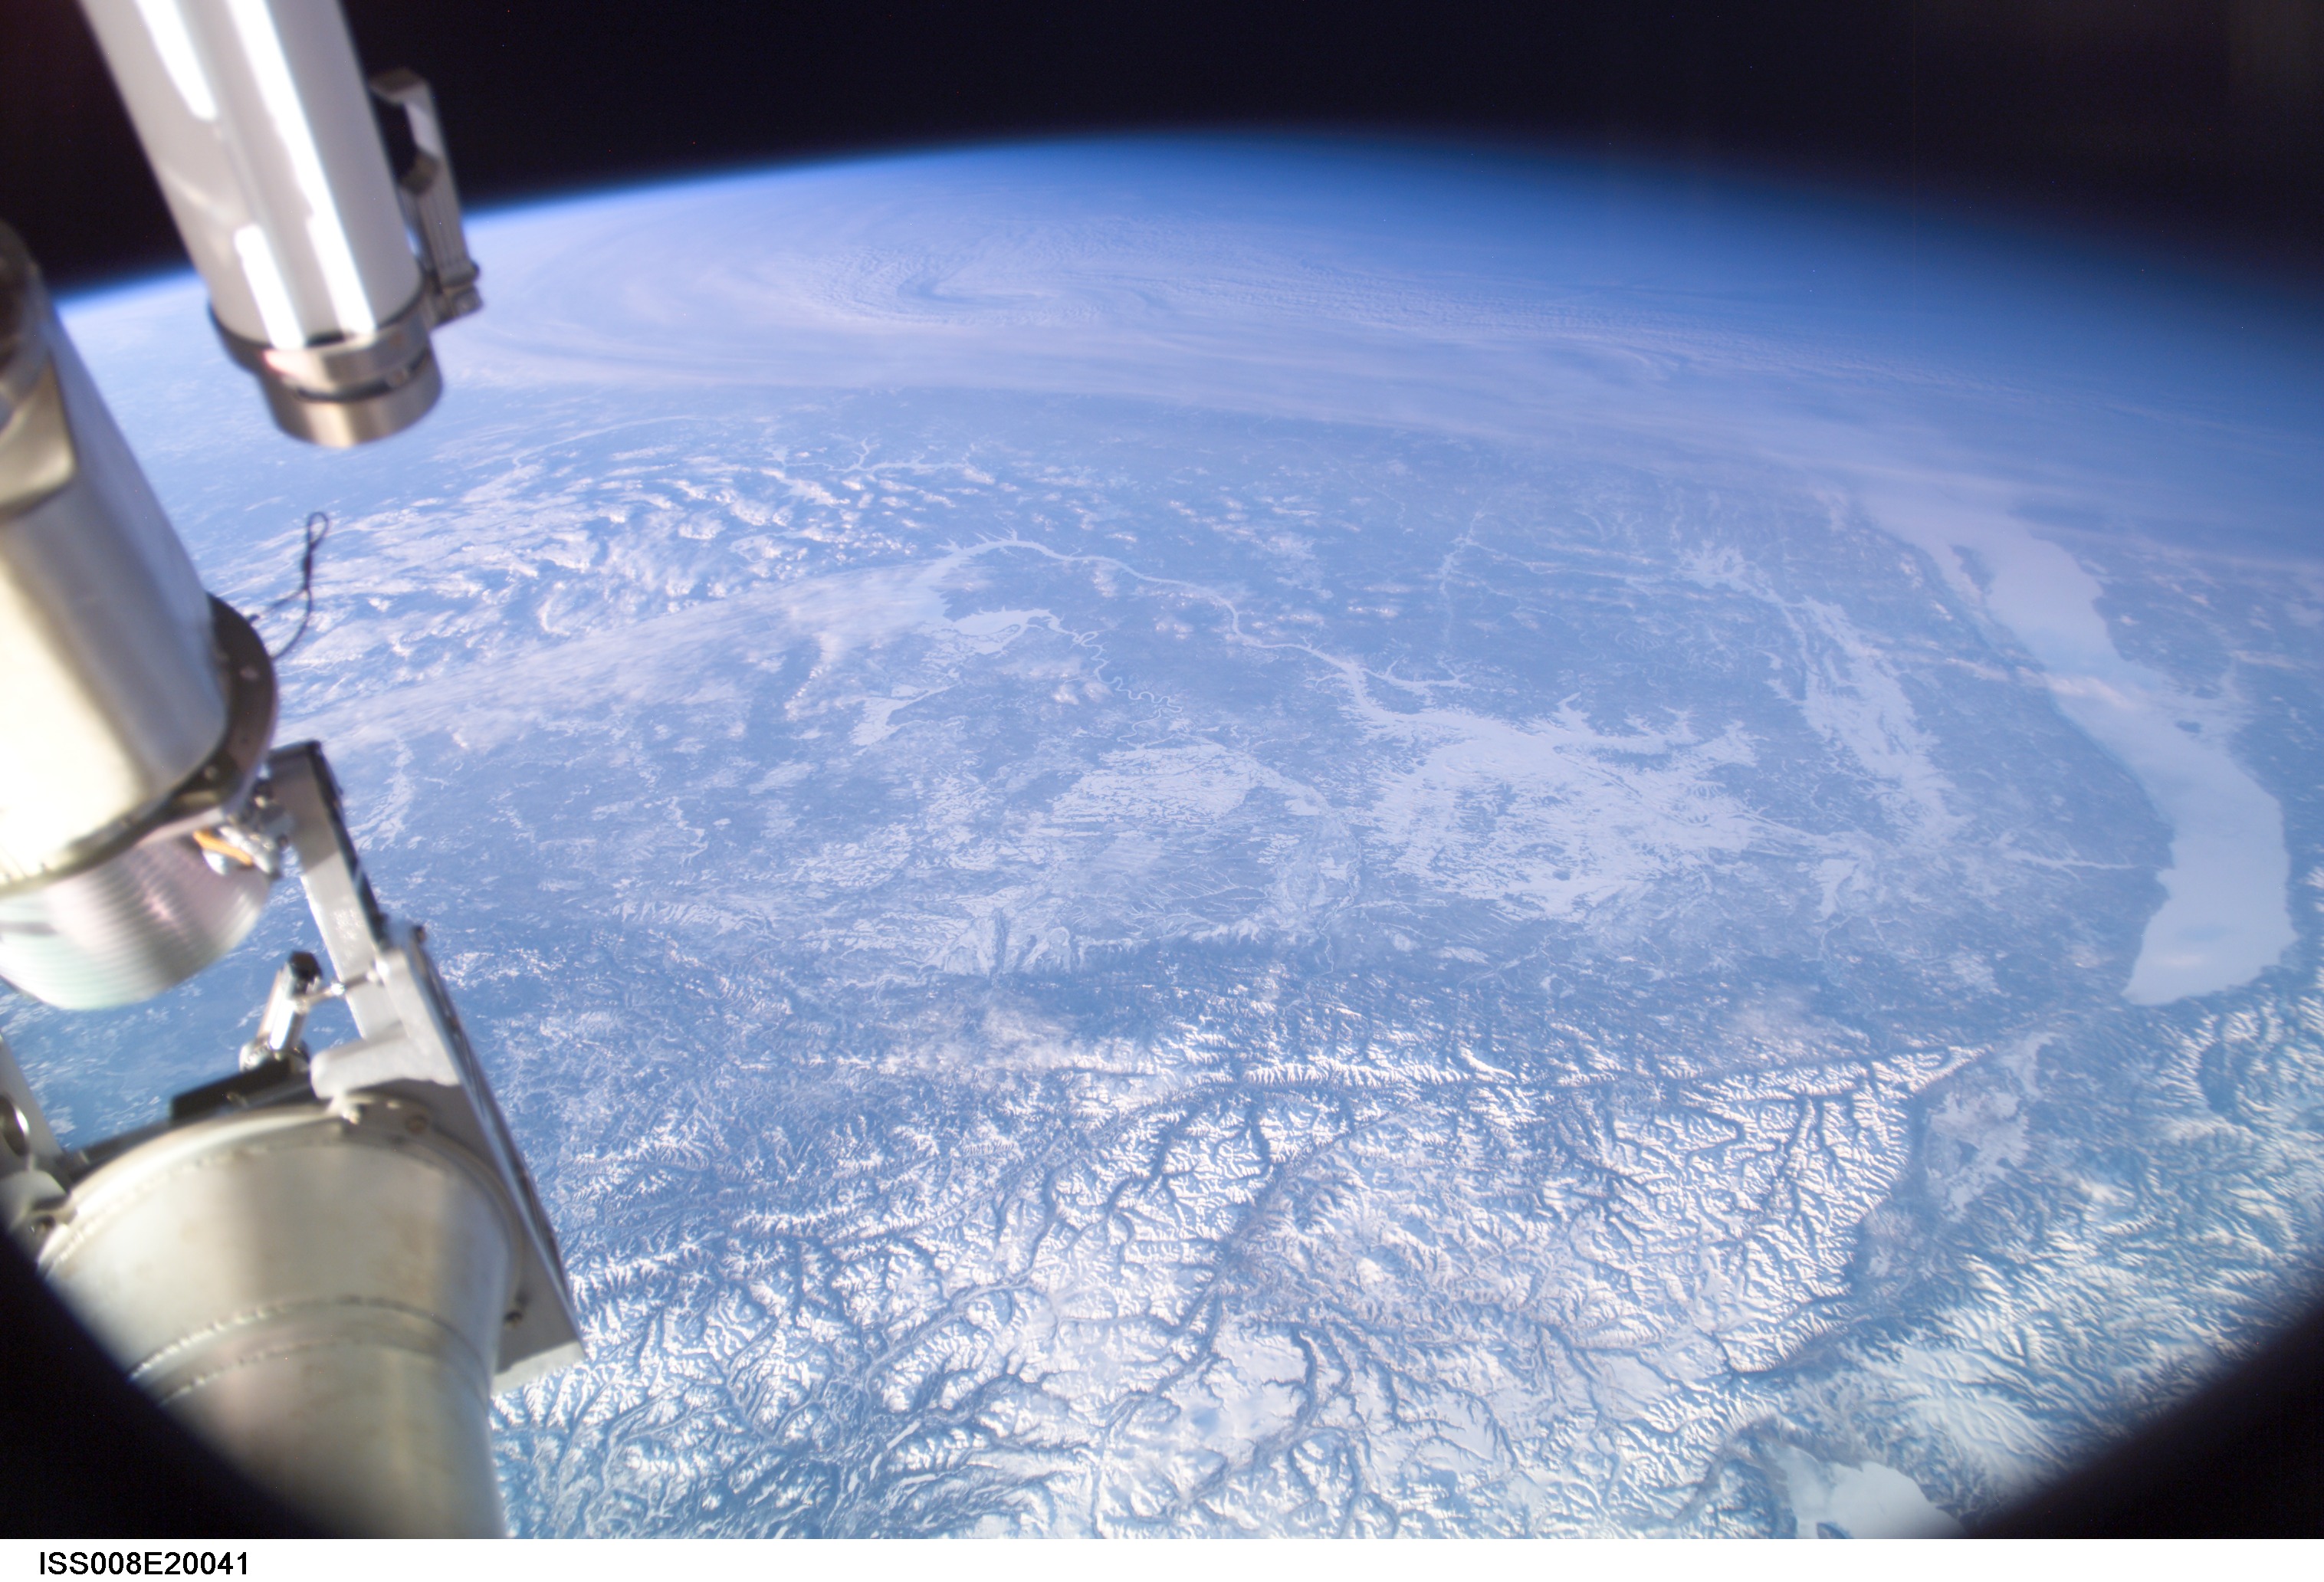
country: RUSSIAN FEDERATION
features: L. BAYKAL, EASTERN SAYAN MTS., ATMOSPHERIC LIMB
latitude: 54.0
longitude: 102.0
